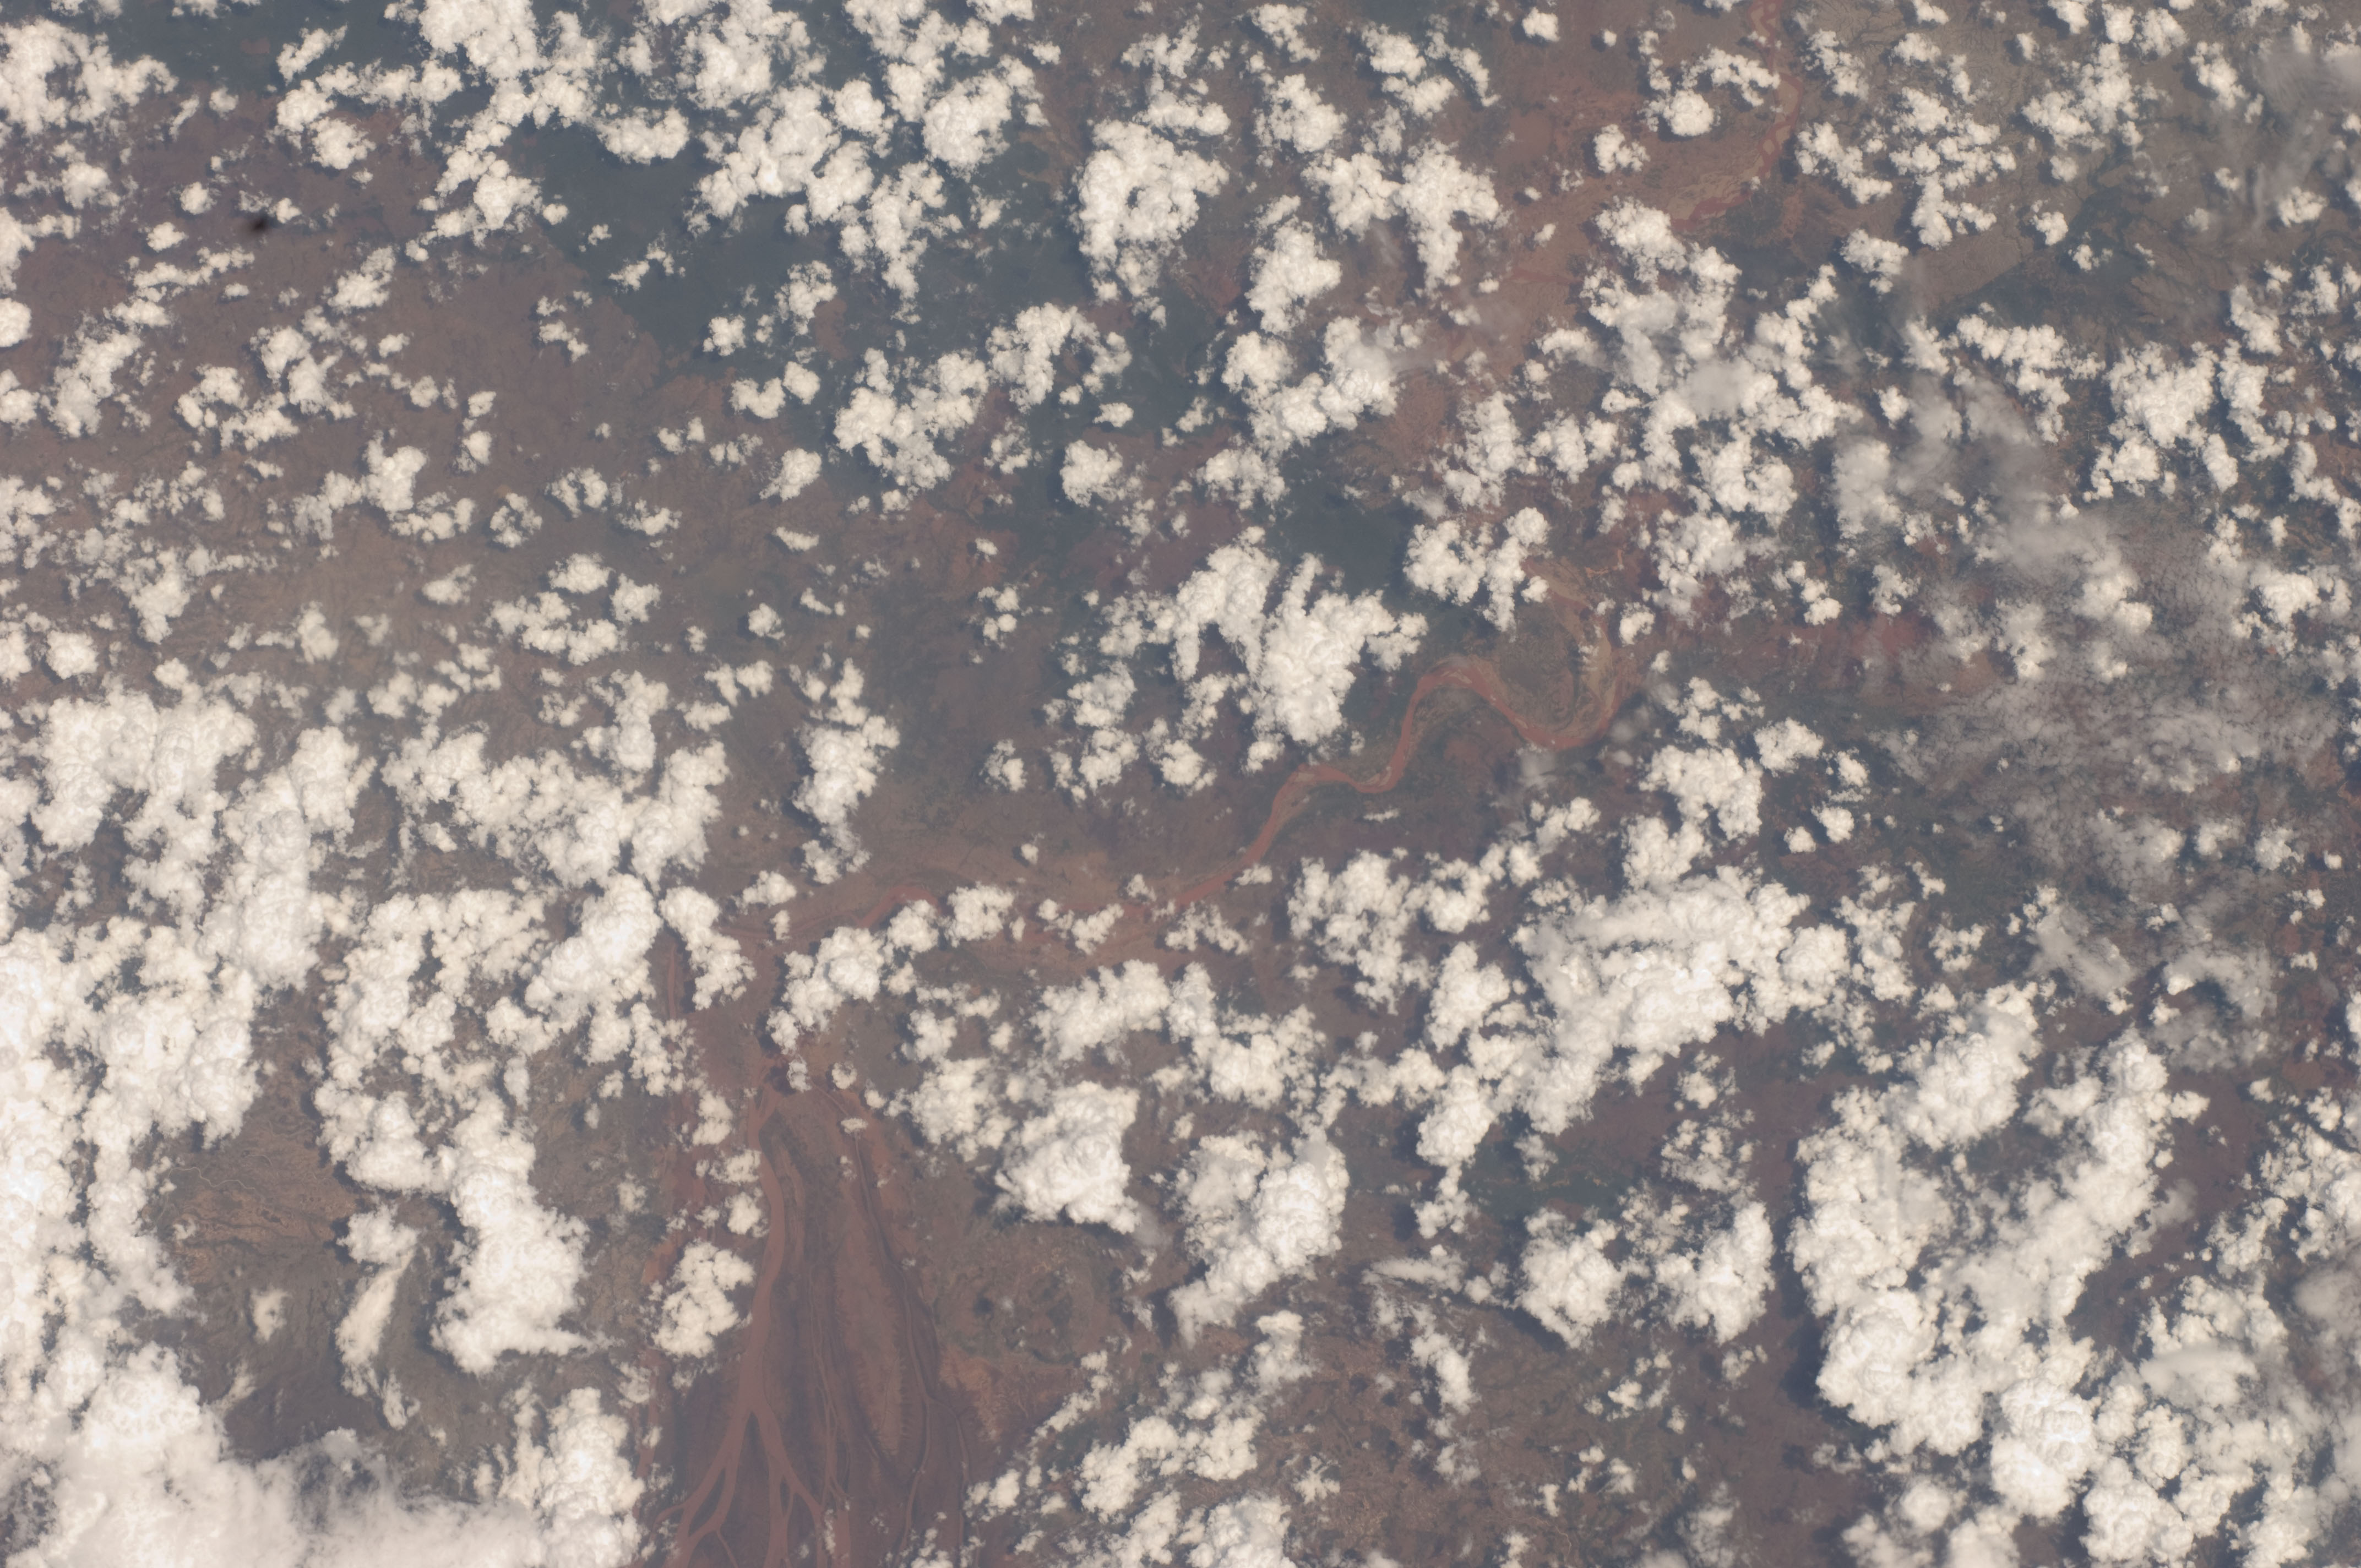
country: MADAGASCAR
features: BETSIBOKA ESTUARY, BETSIBOKA R., SEDIMENT
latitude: -16.2
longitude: 46.6
